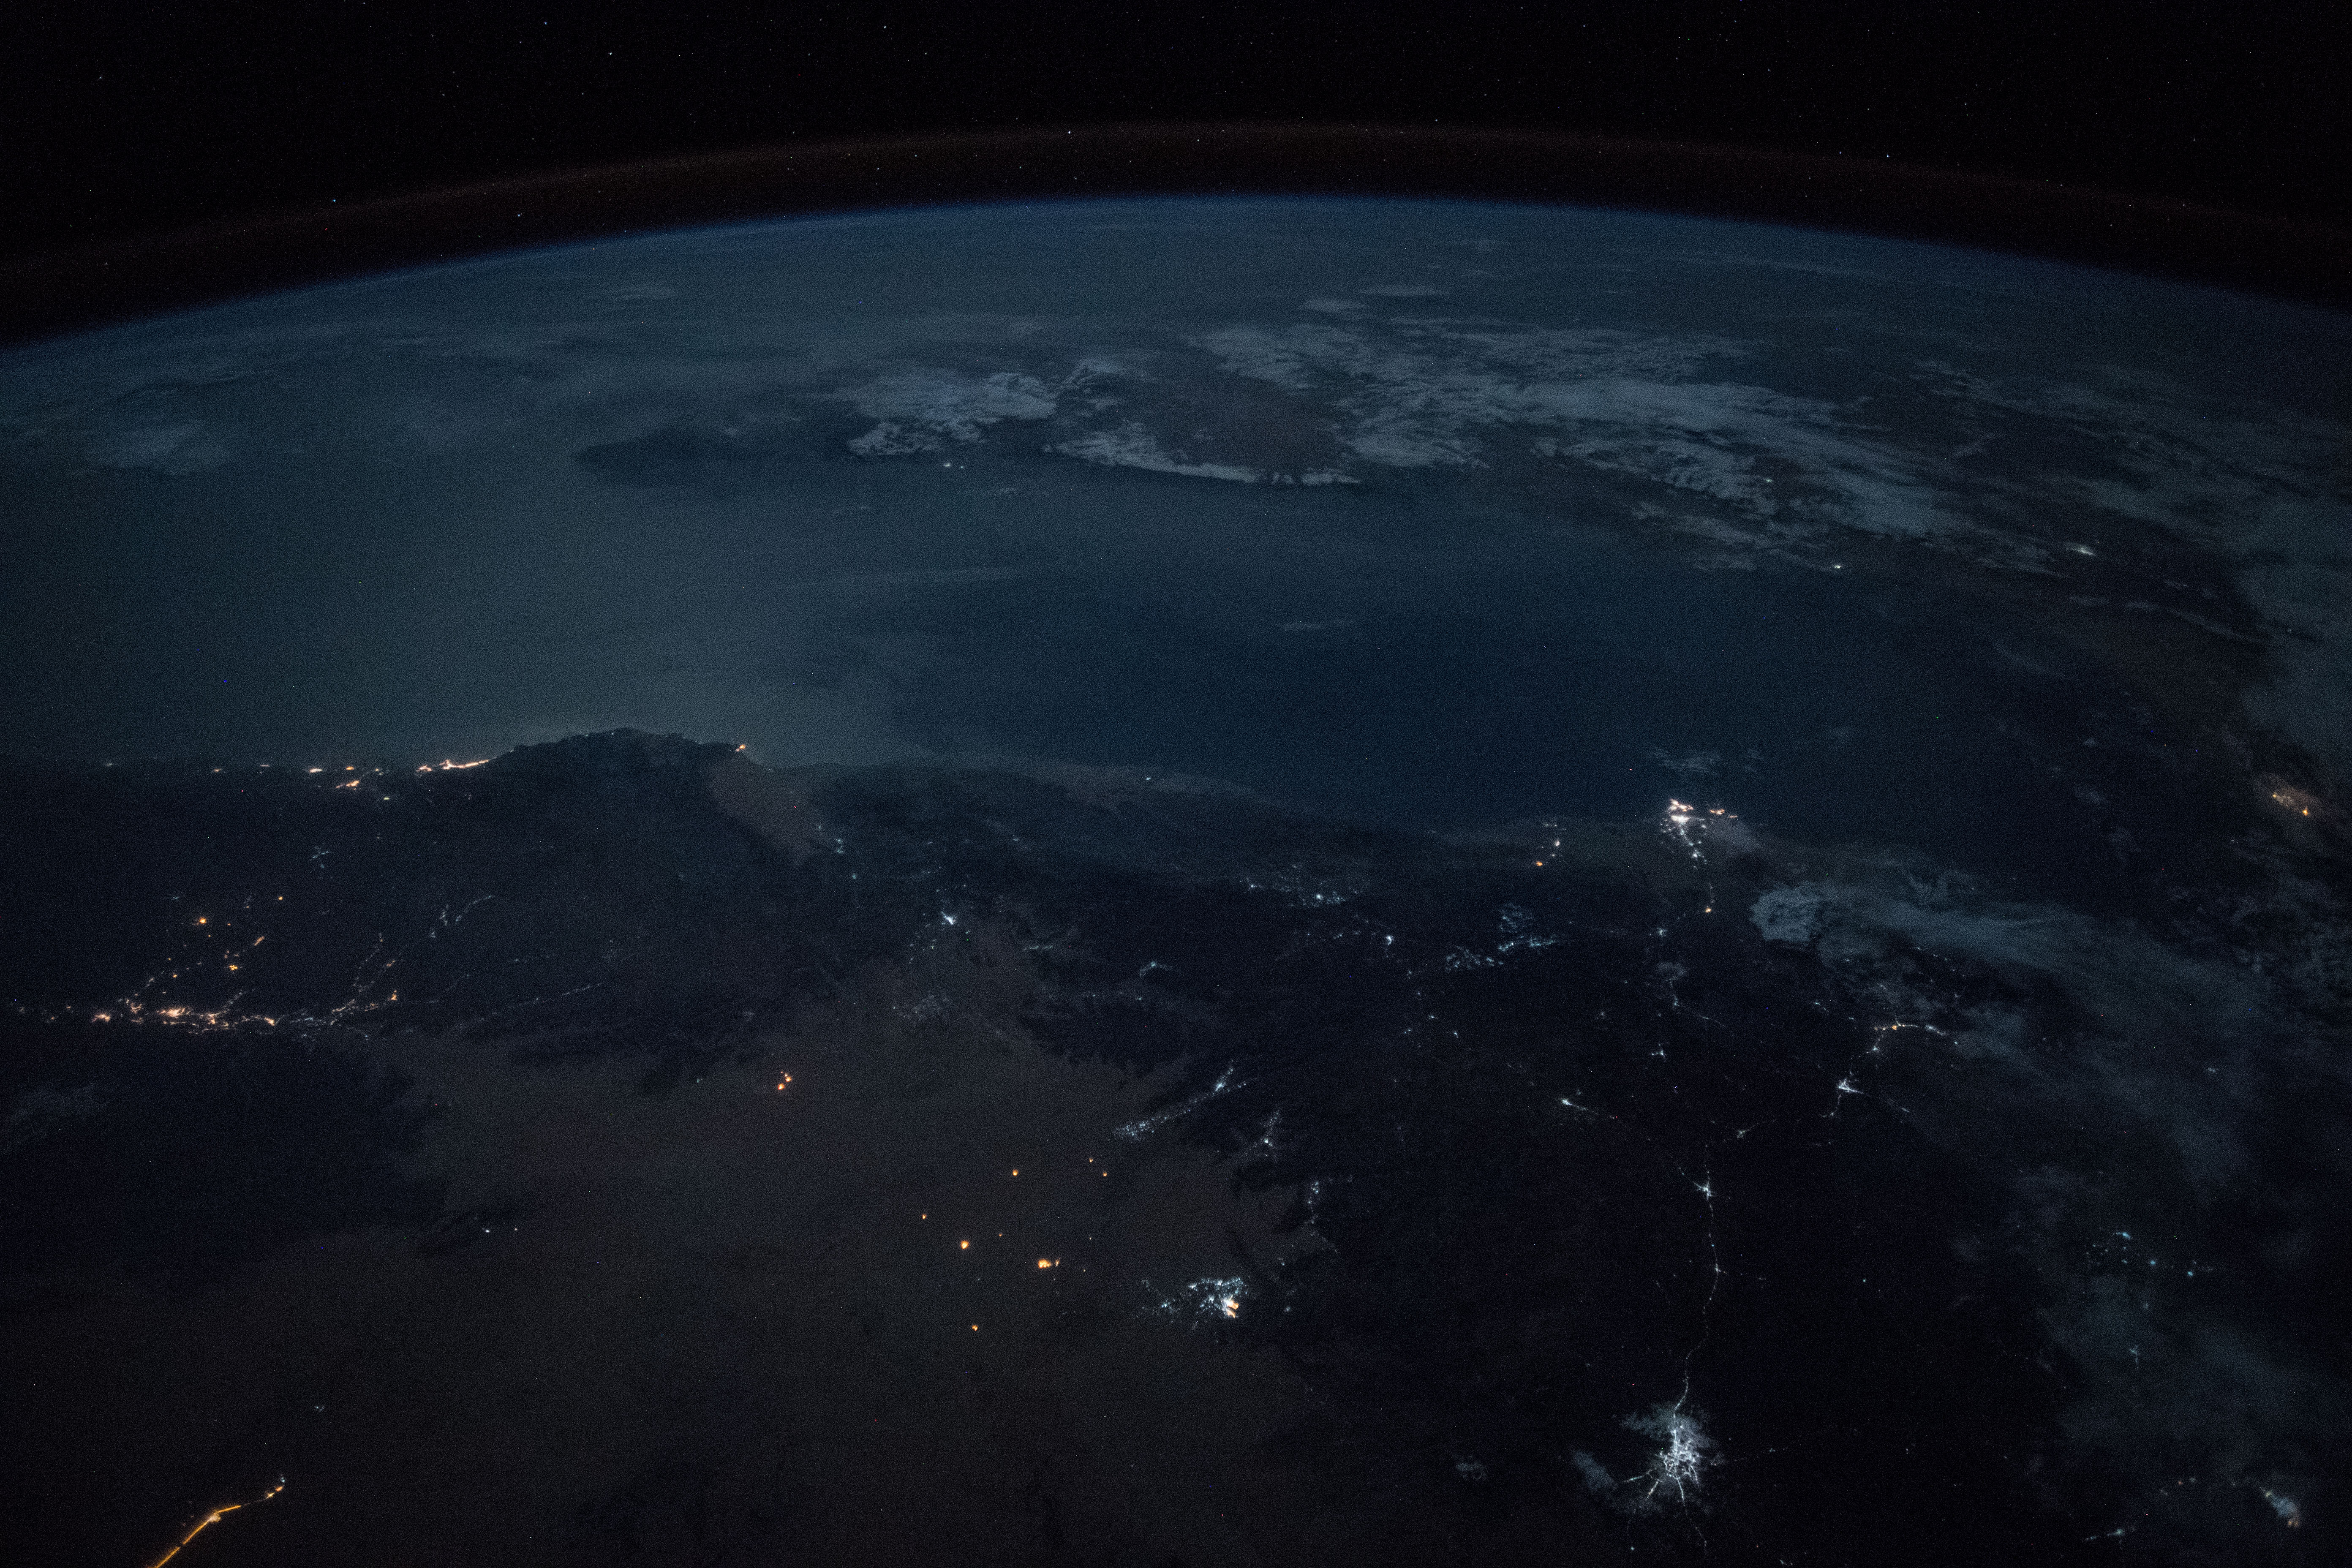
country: YEMEN
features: HADHRAMAUT MOUNTAINS, AL MUKALLA, OGO MOUNTAINS, NIGHT, EARTH LIMB
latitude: 13.4
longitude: 46.7
